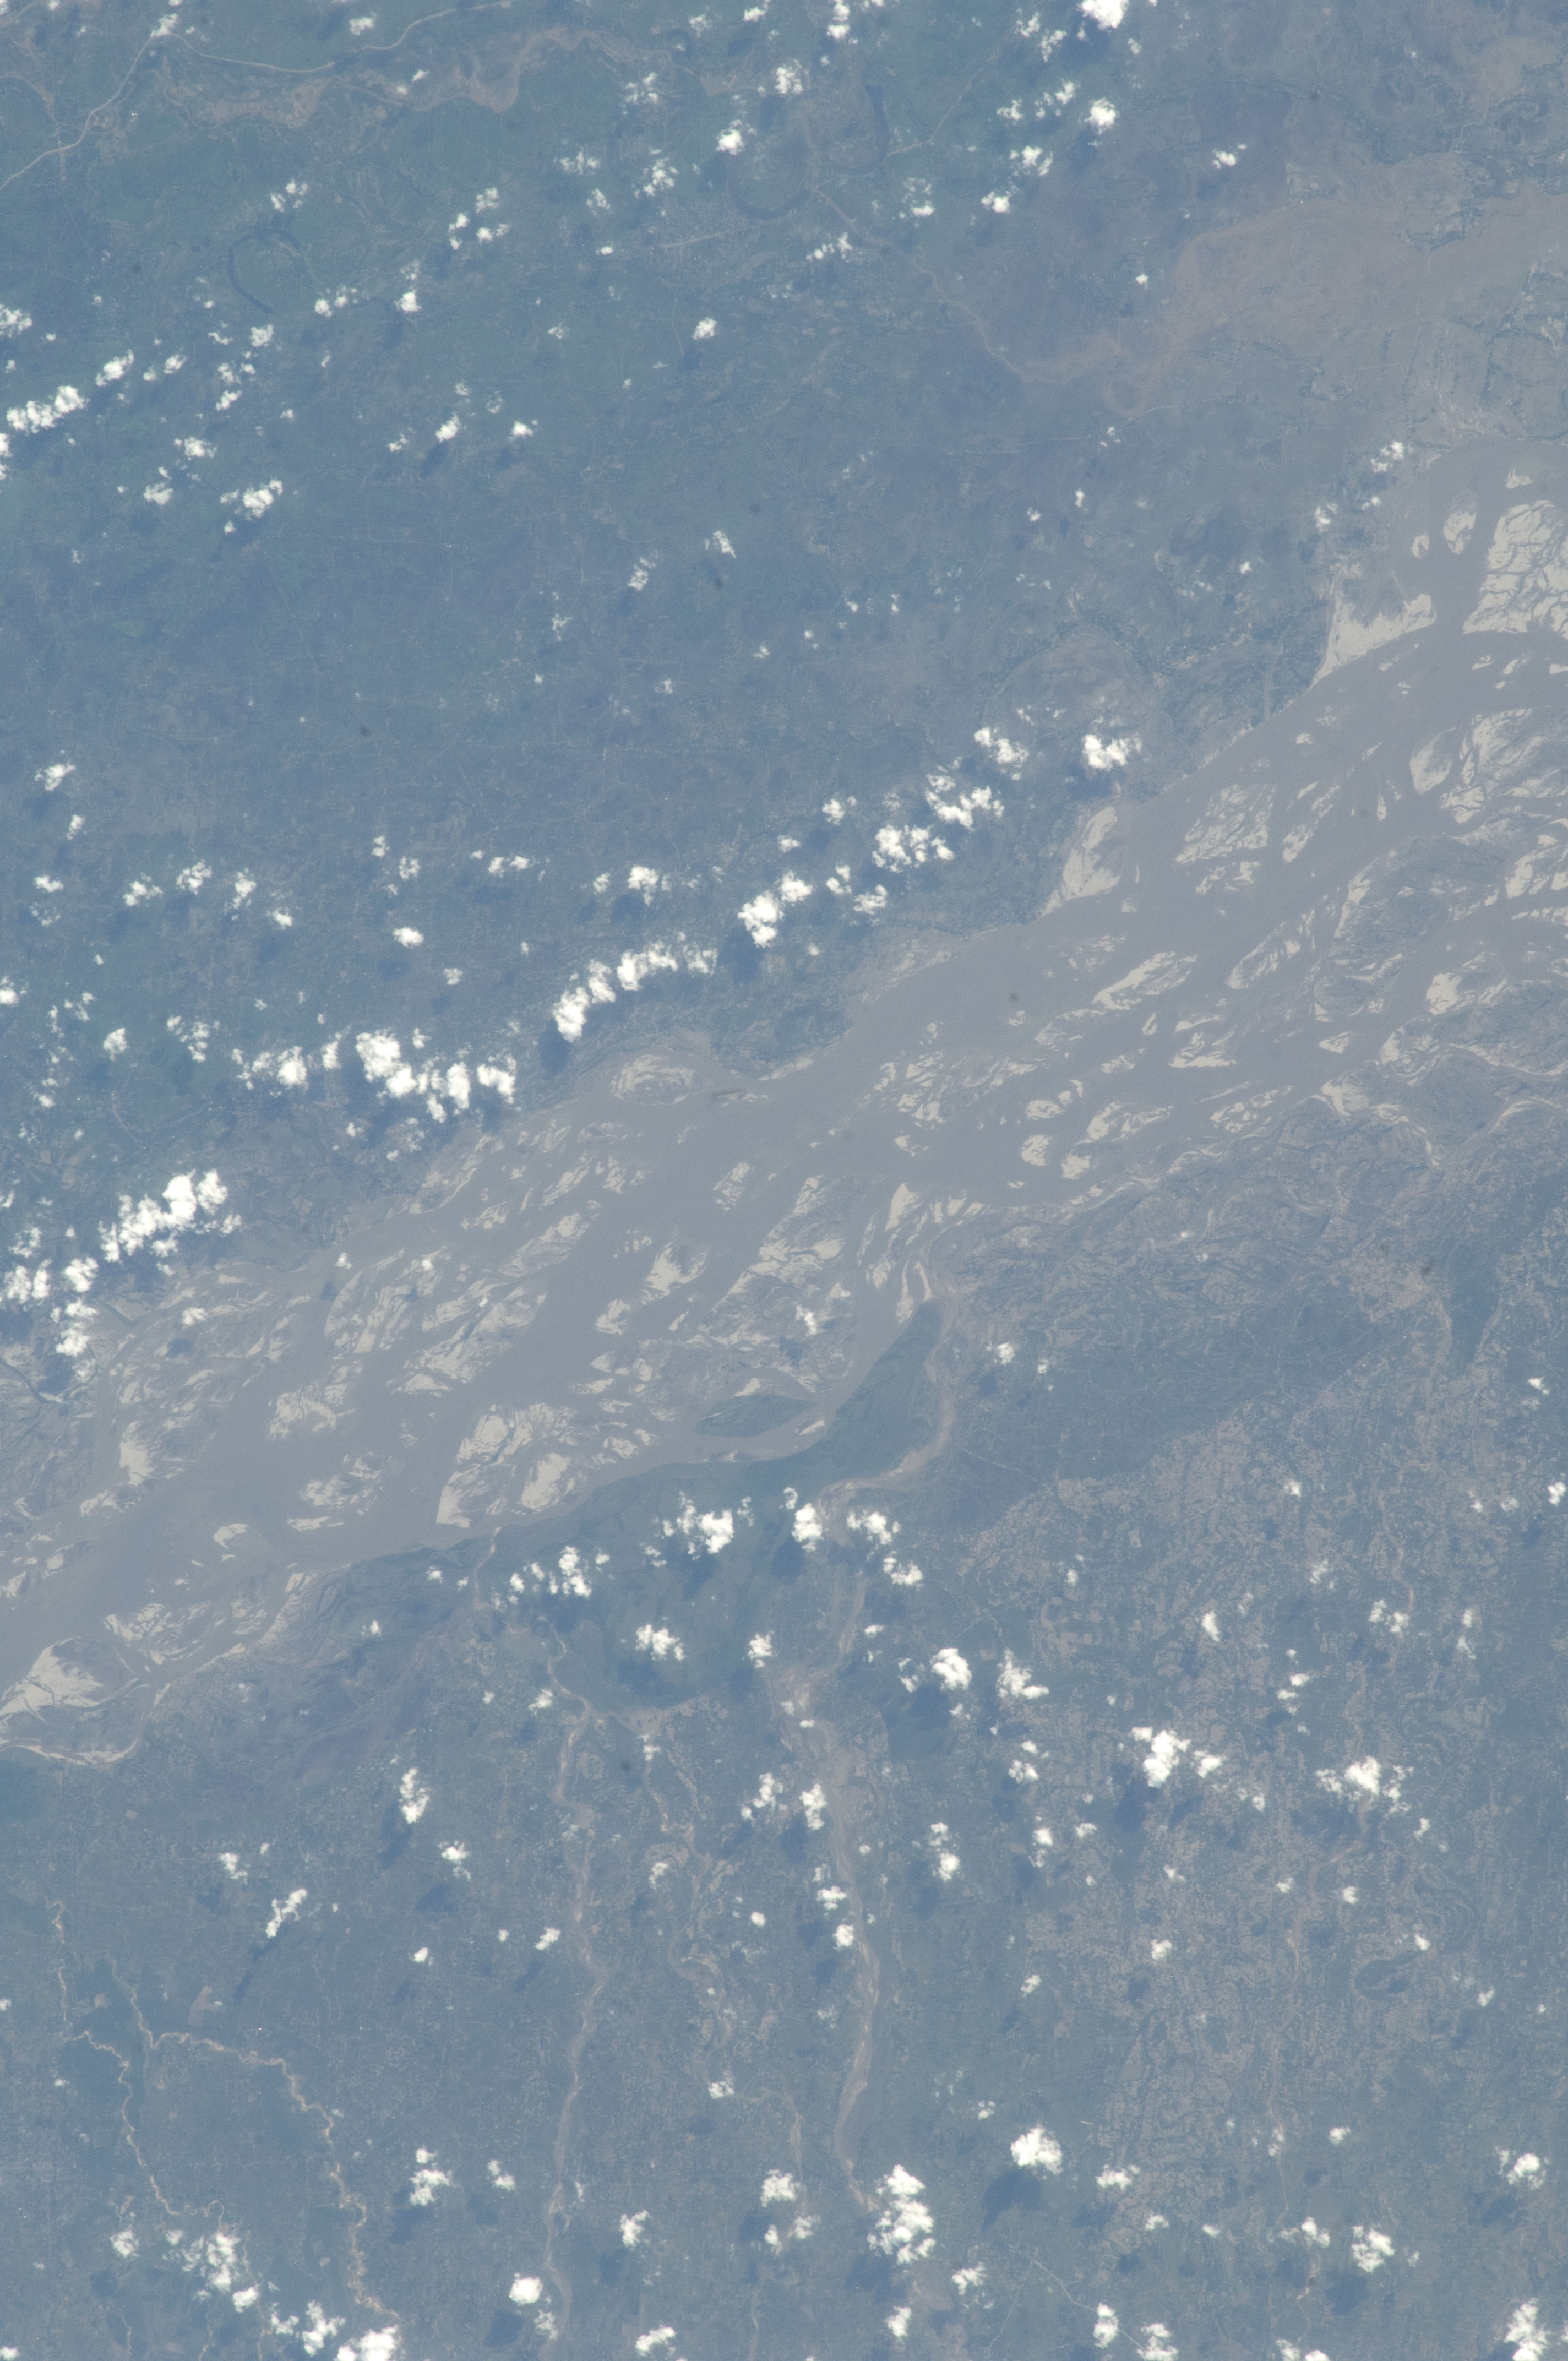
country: INDIA
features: BRAHMAPUTRA R., ISLANDS, FLOODPLAIN
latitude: 26.5
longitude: 92.3
